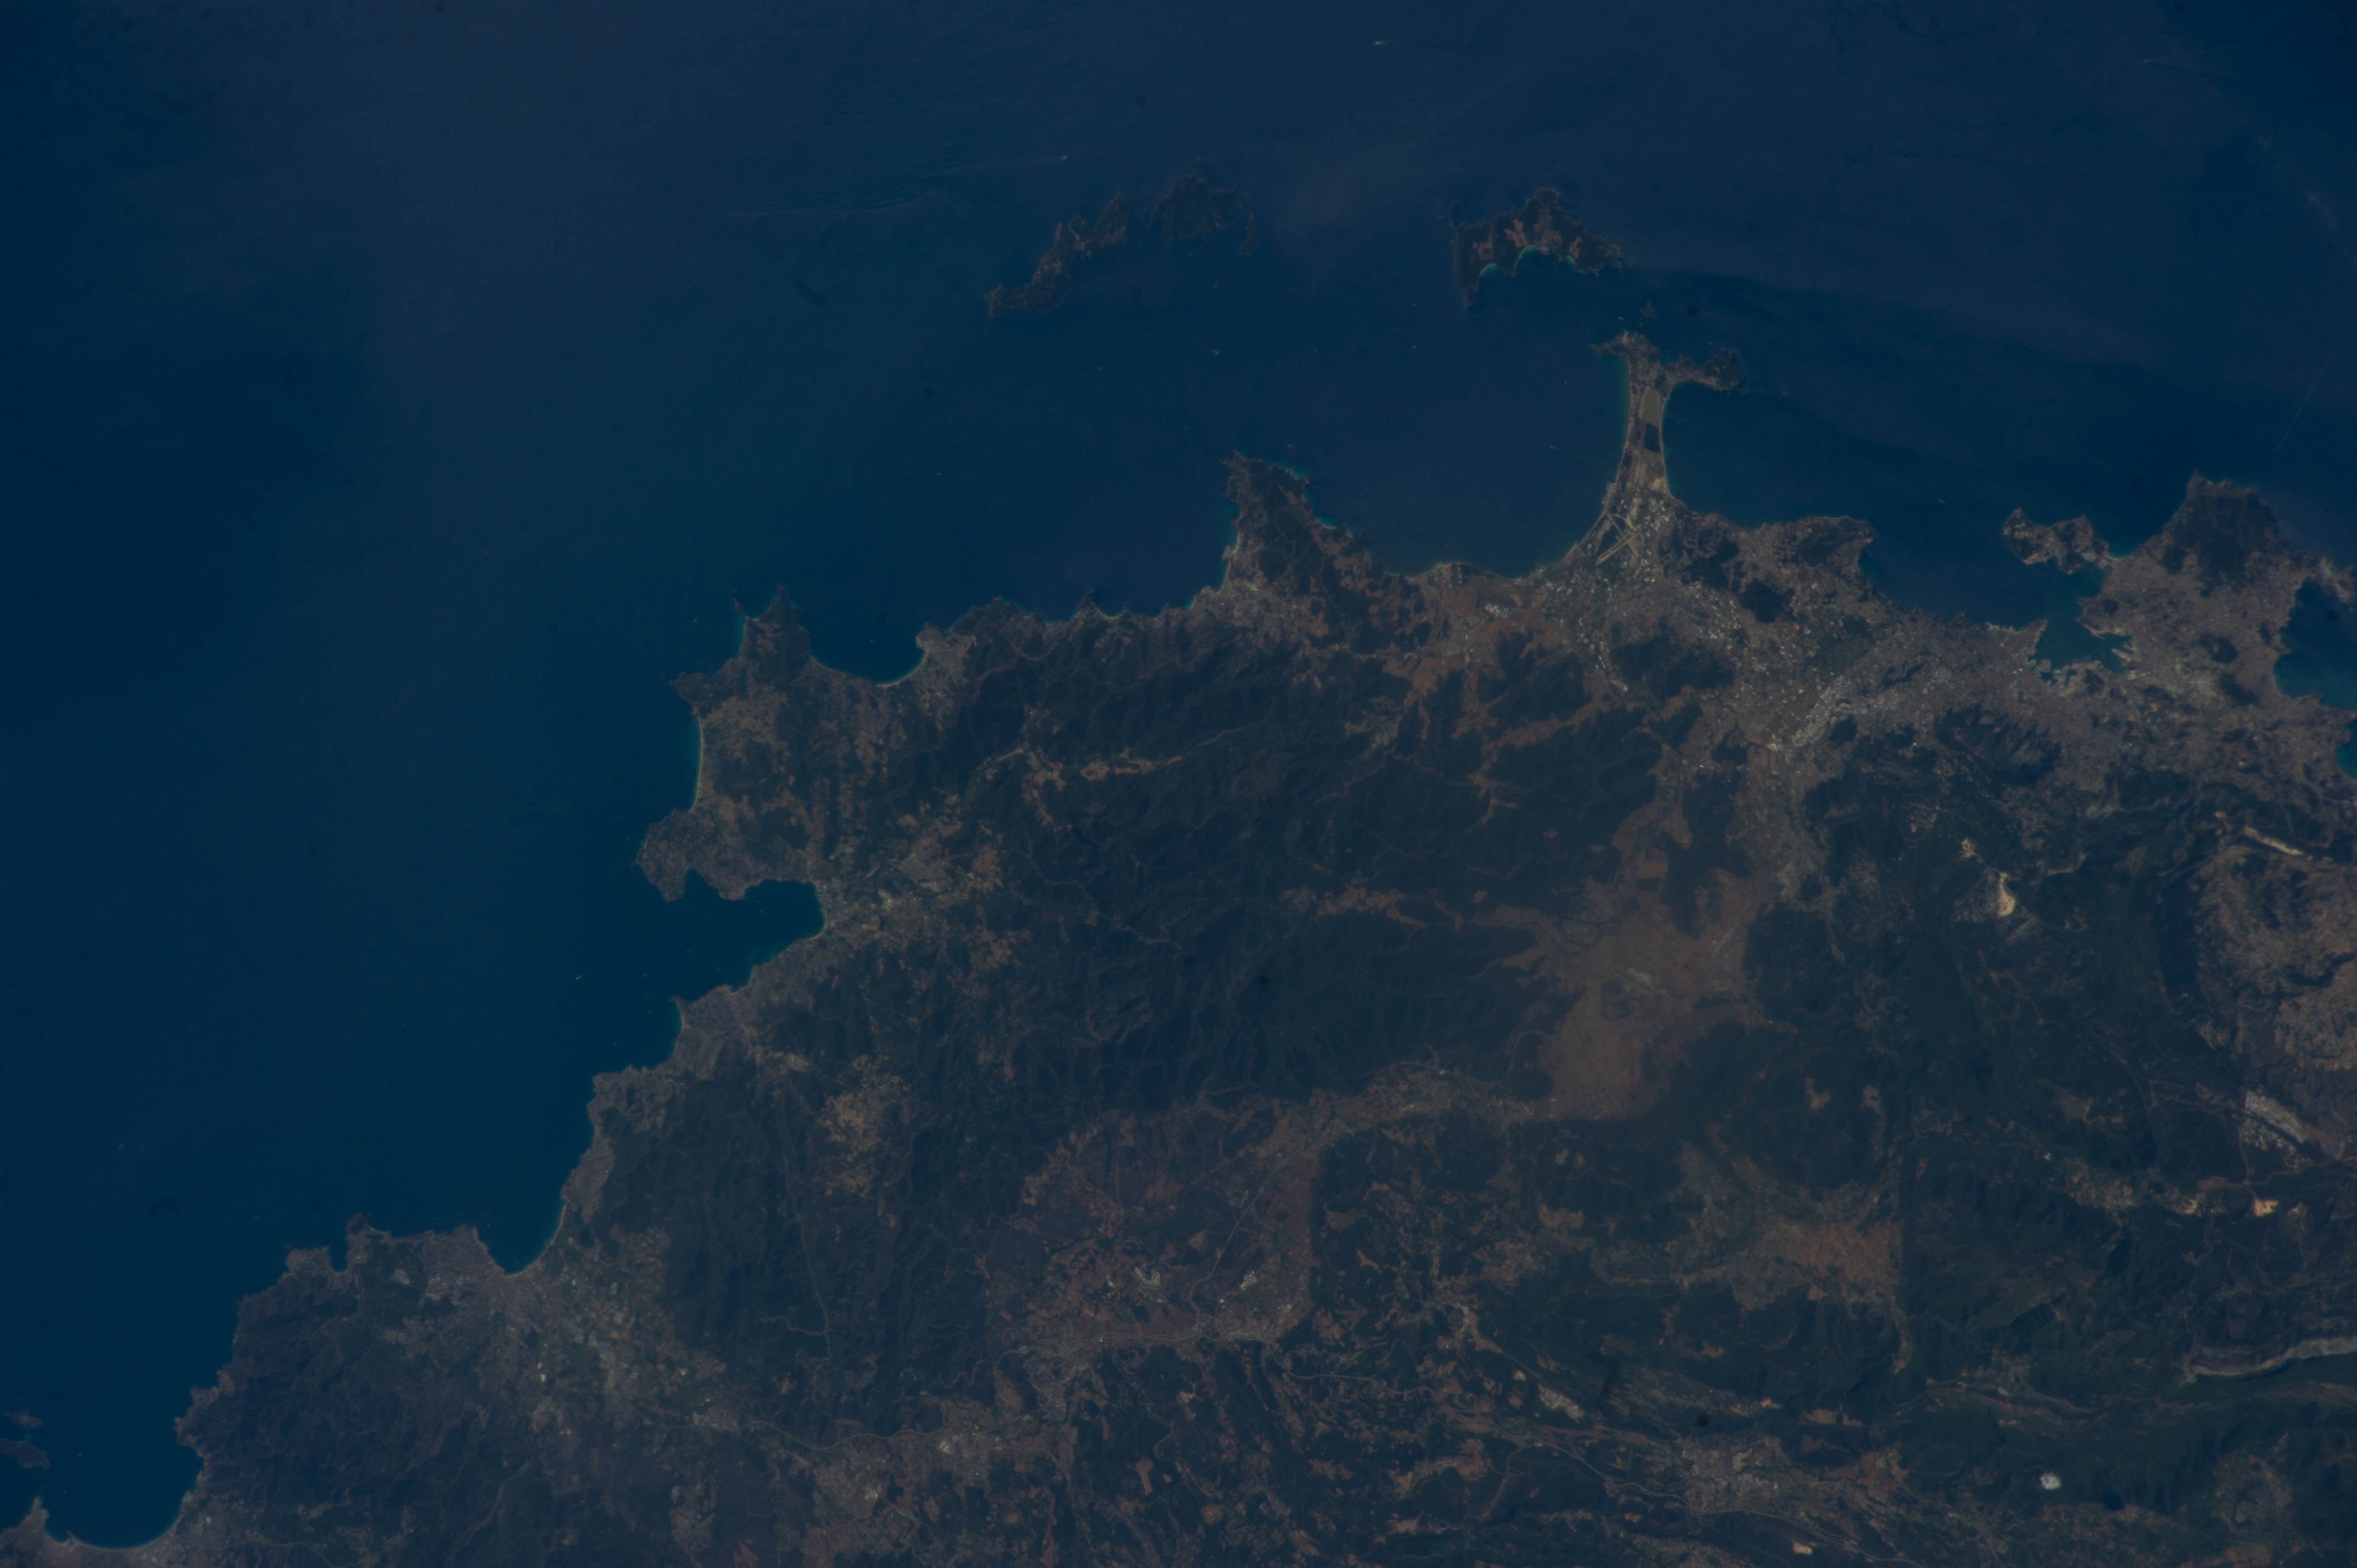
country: FRANCE
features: TOULON, HYERES, FREJUS, MOUNTAINS, PLAINES DES MAURES, MEDITERRANEAN SEA
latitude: 43.2
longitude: 6.4
